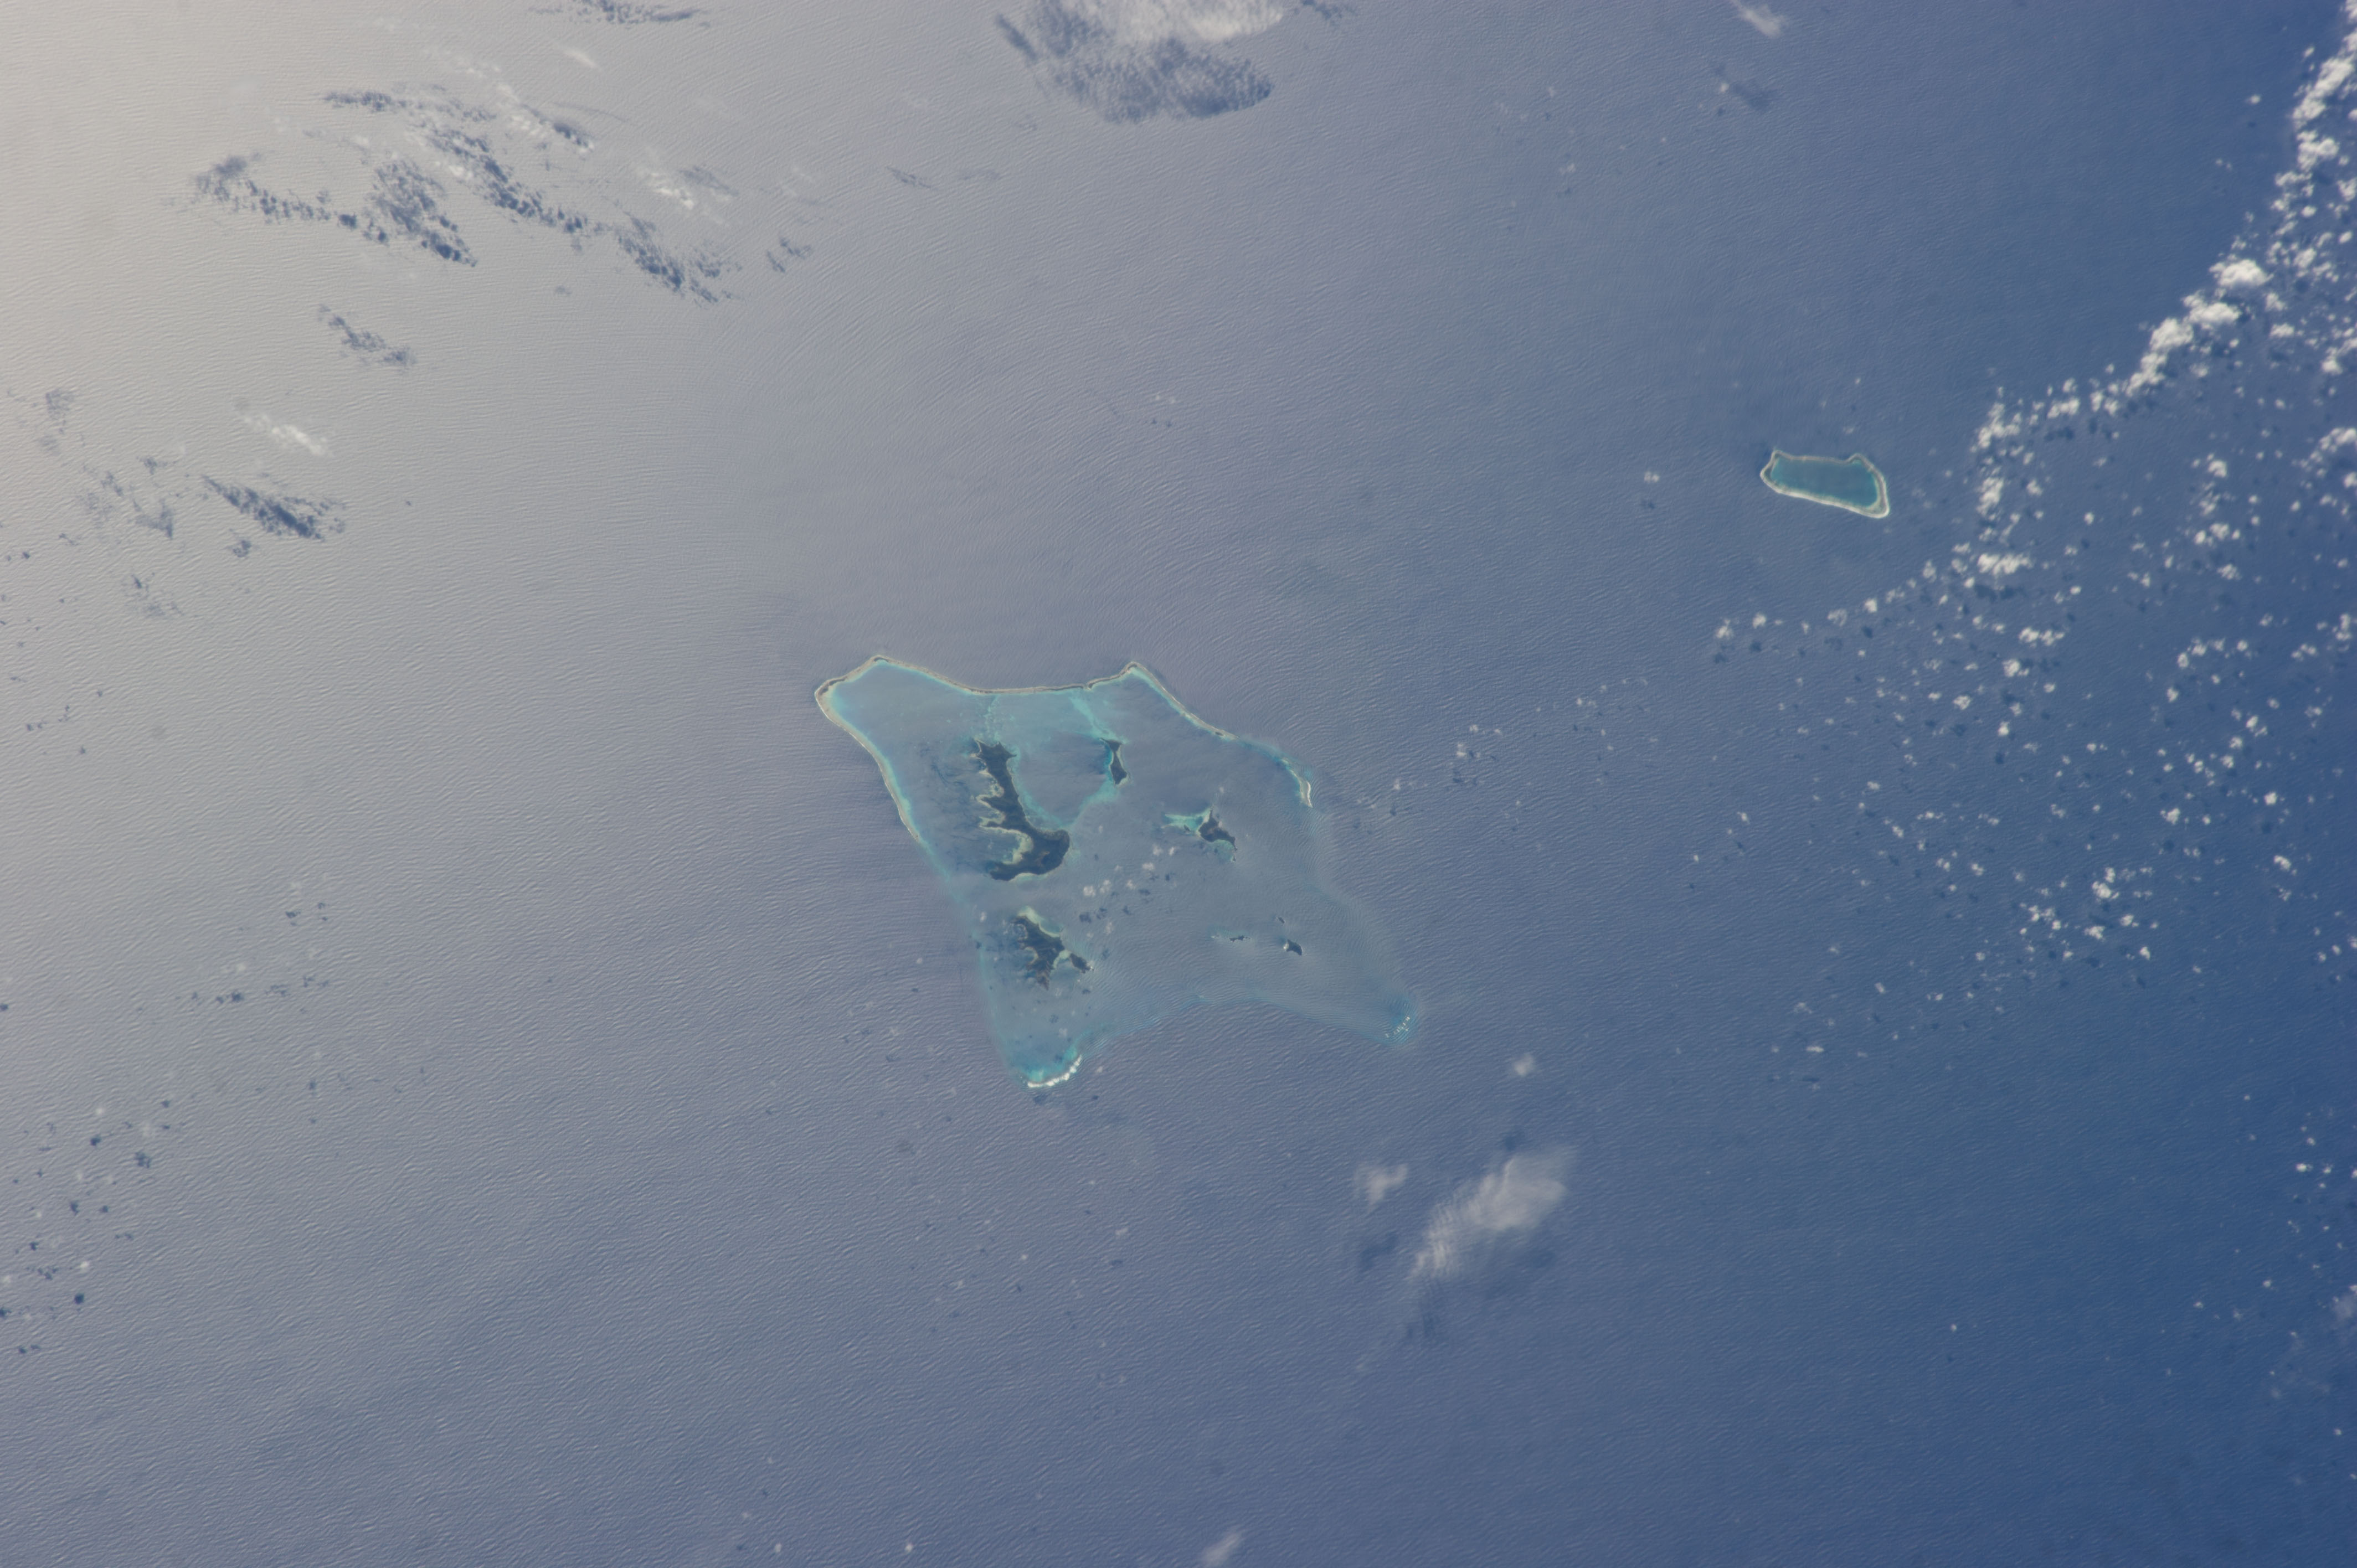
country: TUAMOTU_ARCHIPELAGO
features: GAMBIER ISLANDS, TARAVAI ISLAND, RIKITEA CITY, MANGAREVA CITY, AUKENA CITY
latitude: -23.2
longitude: -134.9
